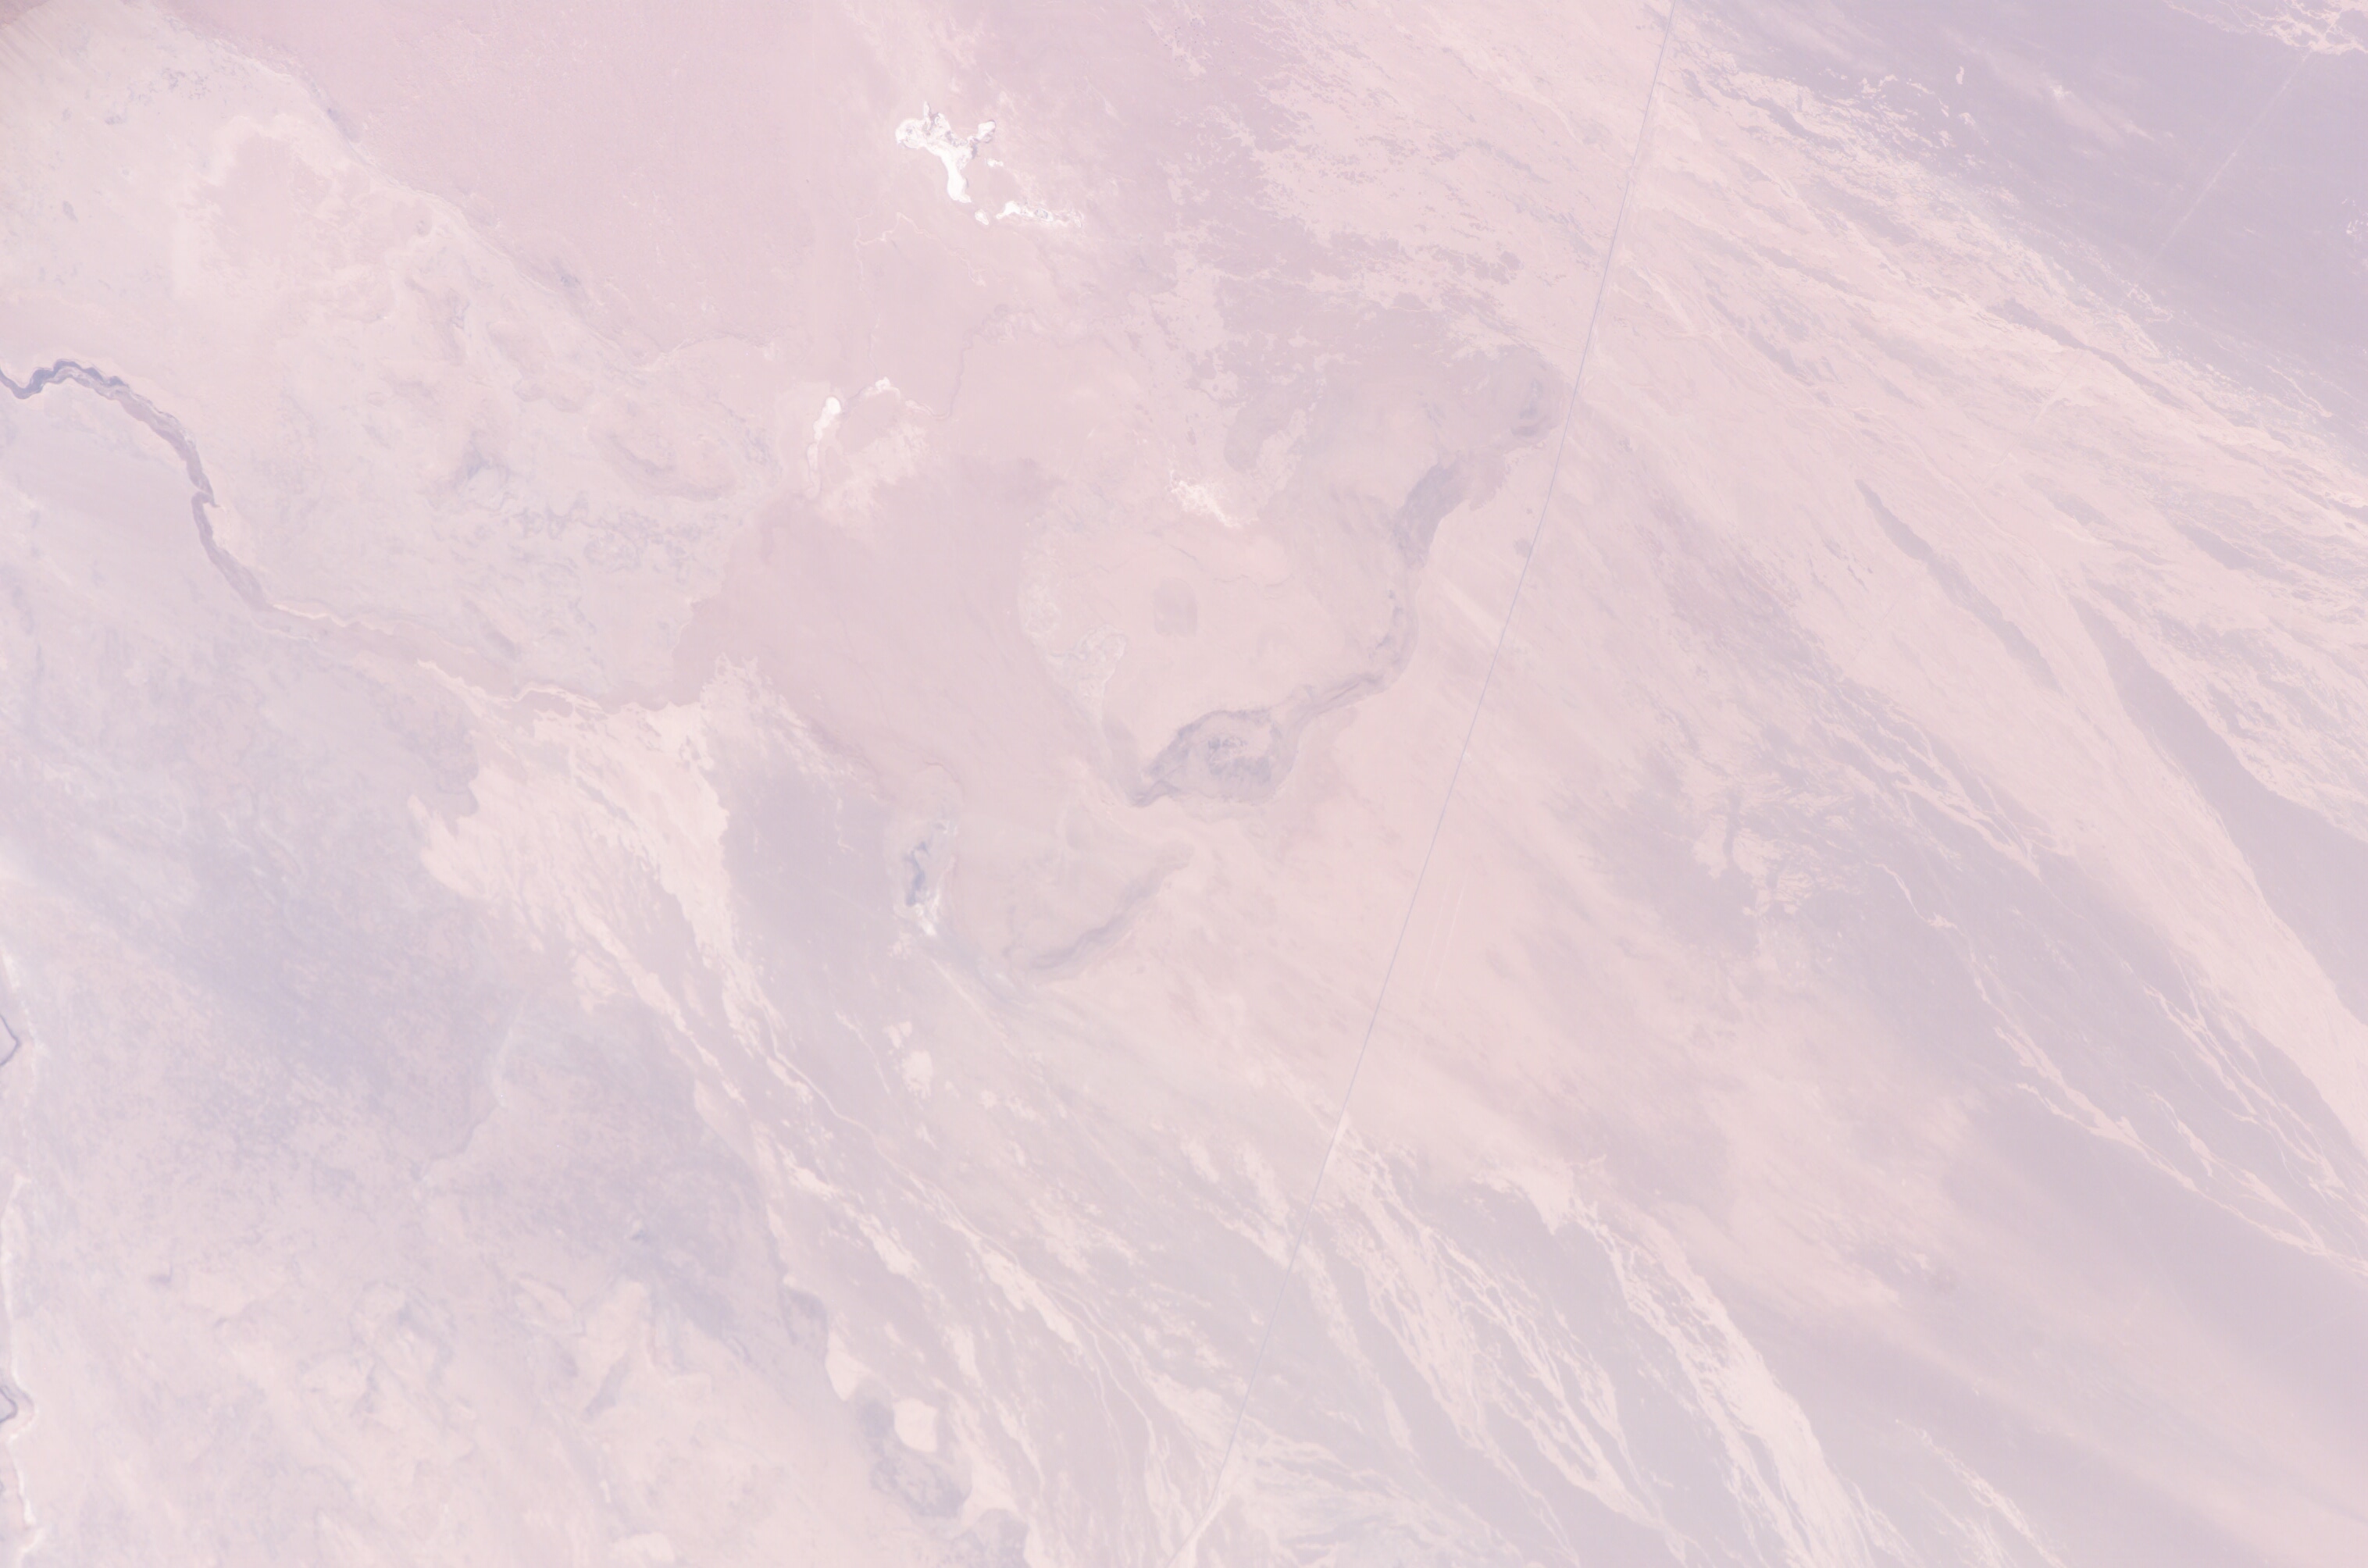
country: CHILE
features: DRY LAKE BEDS, FANS, ROAD
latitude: -21.1
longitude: -69.6
